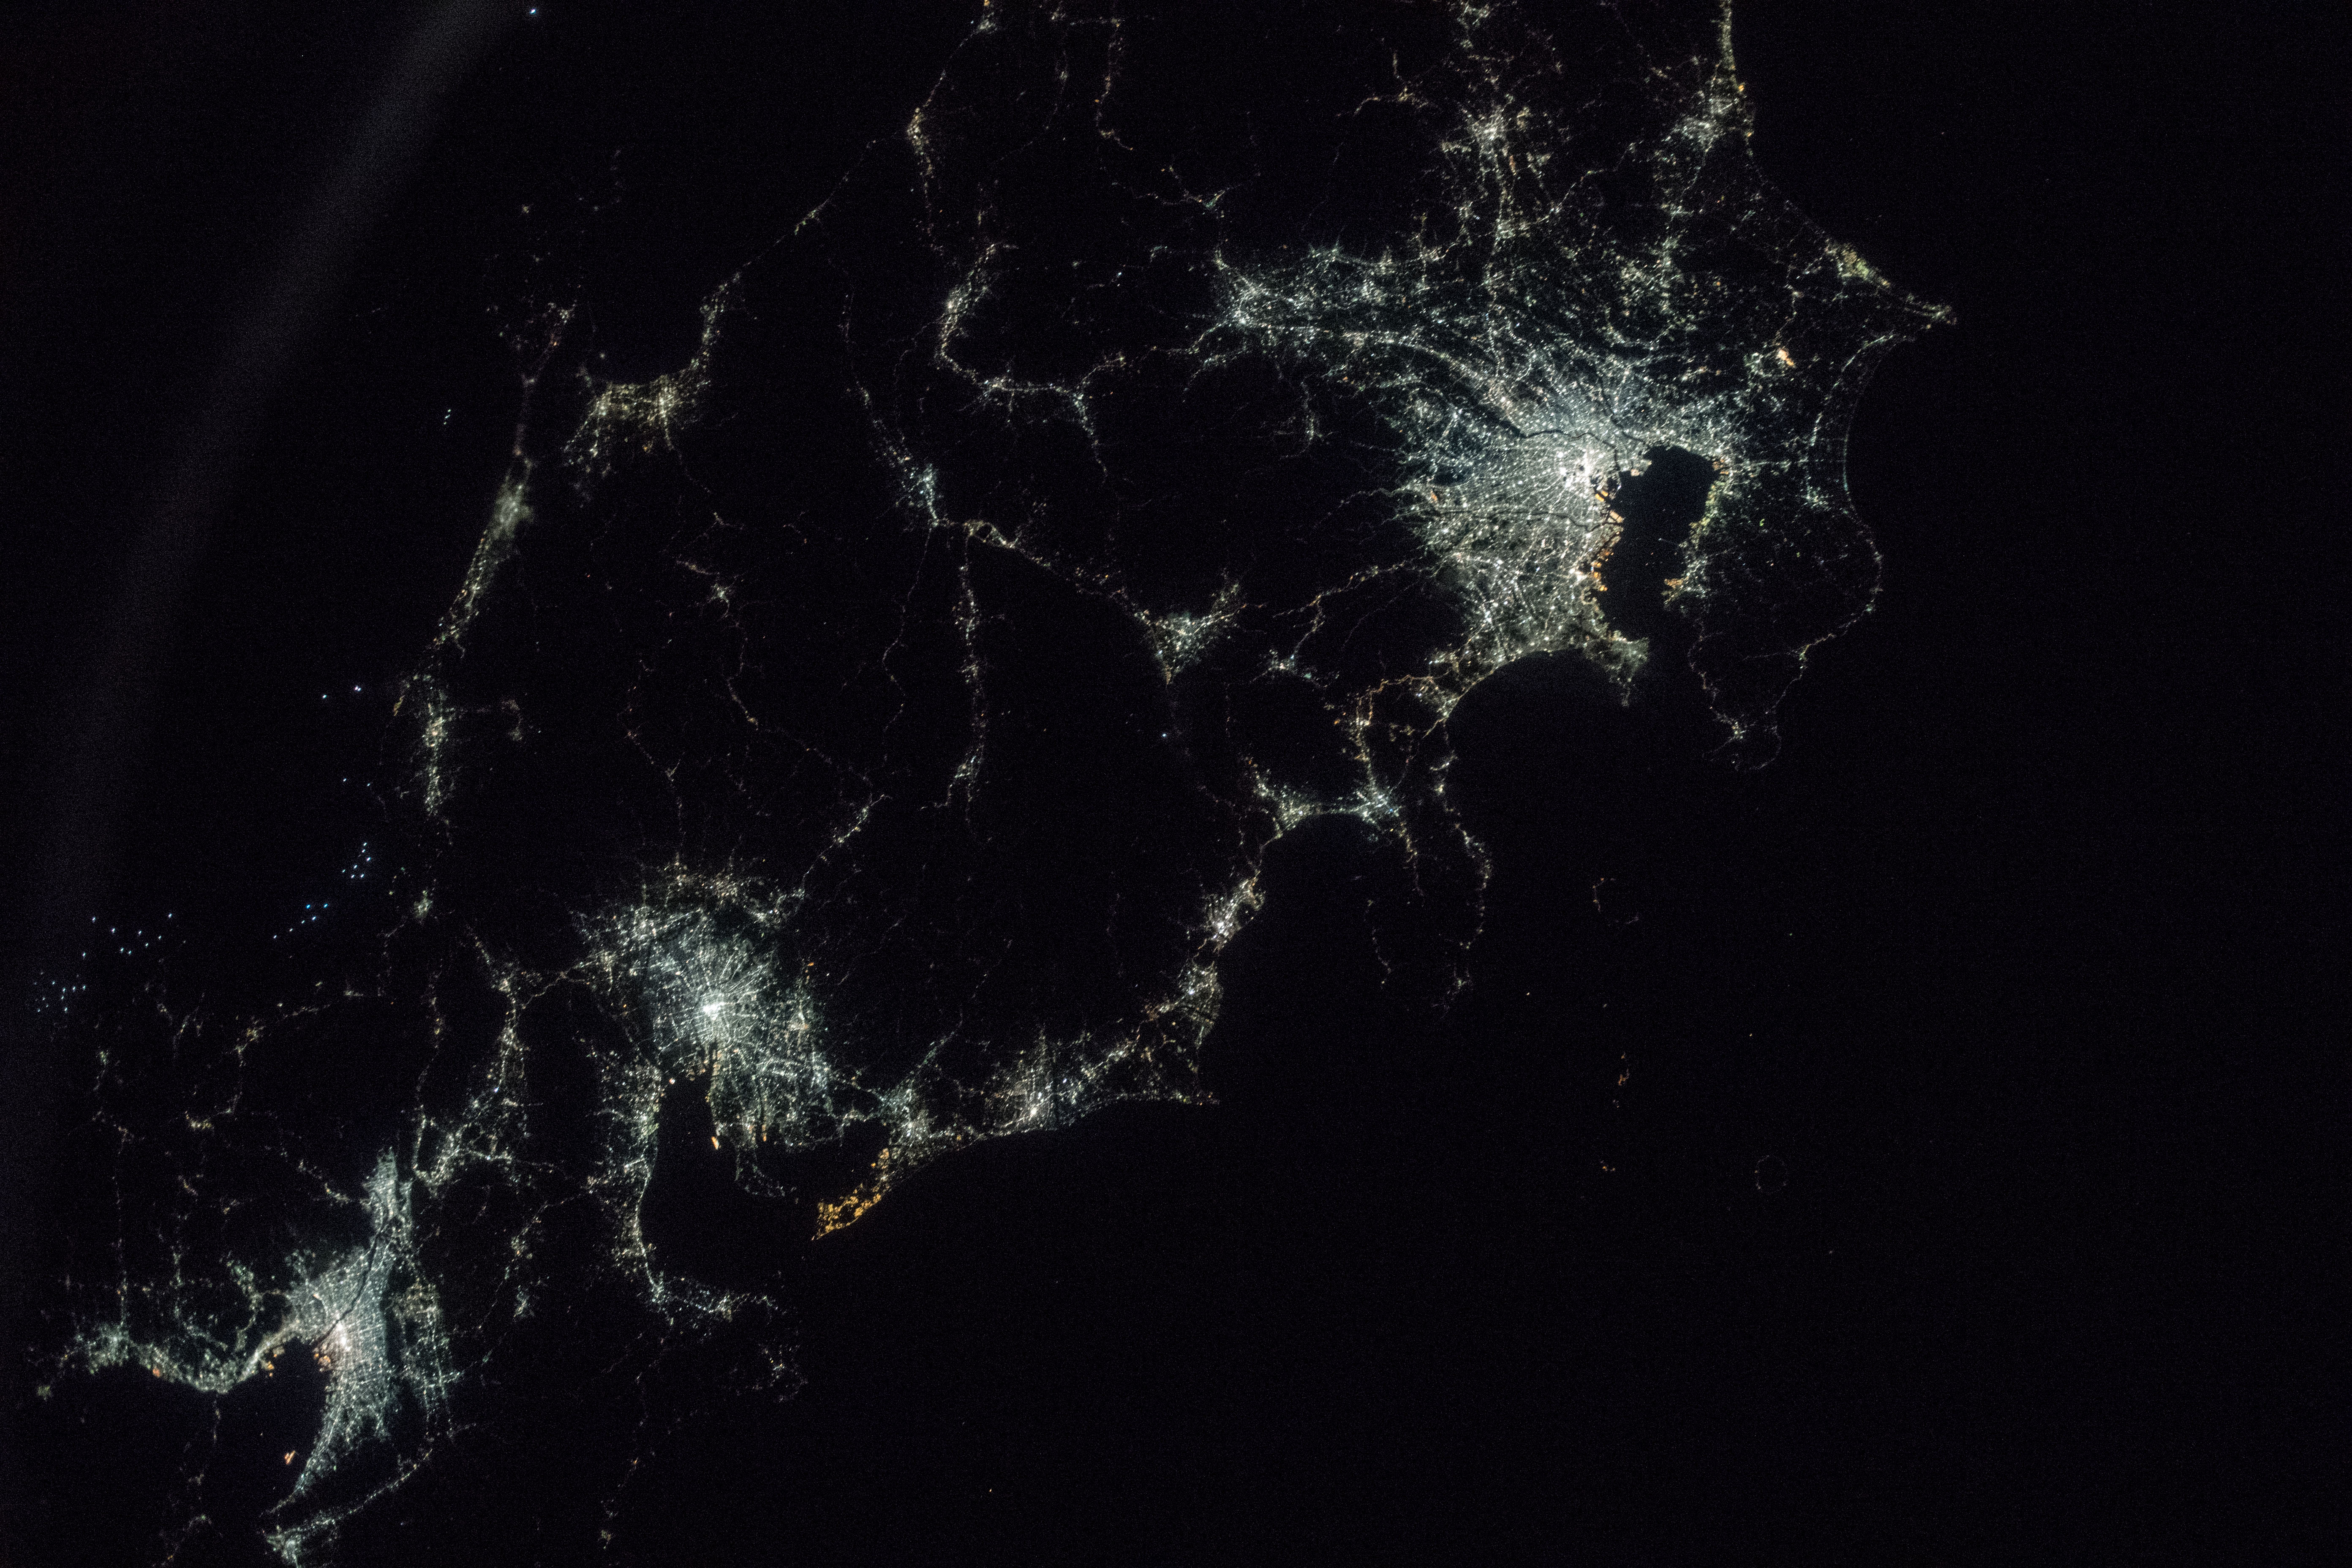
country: JAPAN
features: KAWAGOE CITY, TOKYO CITY, CHIBA CITY, NISHITAMA CITY, PACIFIC OCEAN, KATSUURA CITY, NIGHT
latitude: 35.5
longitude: 139.3
